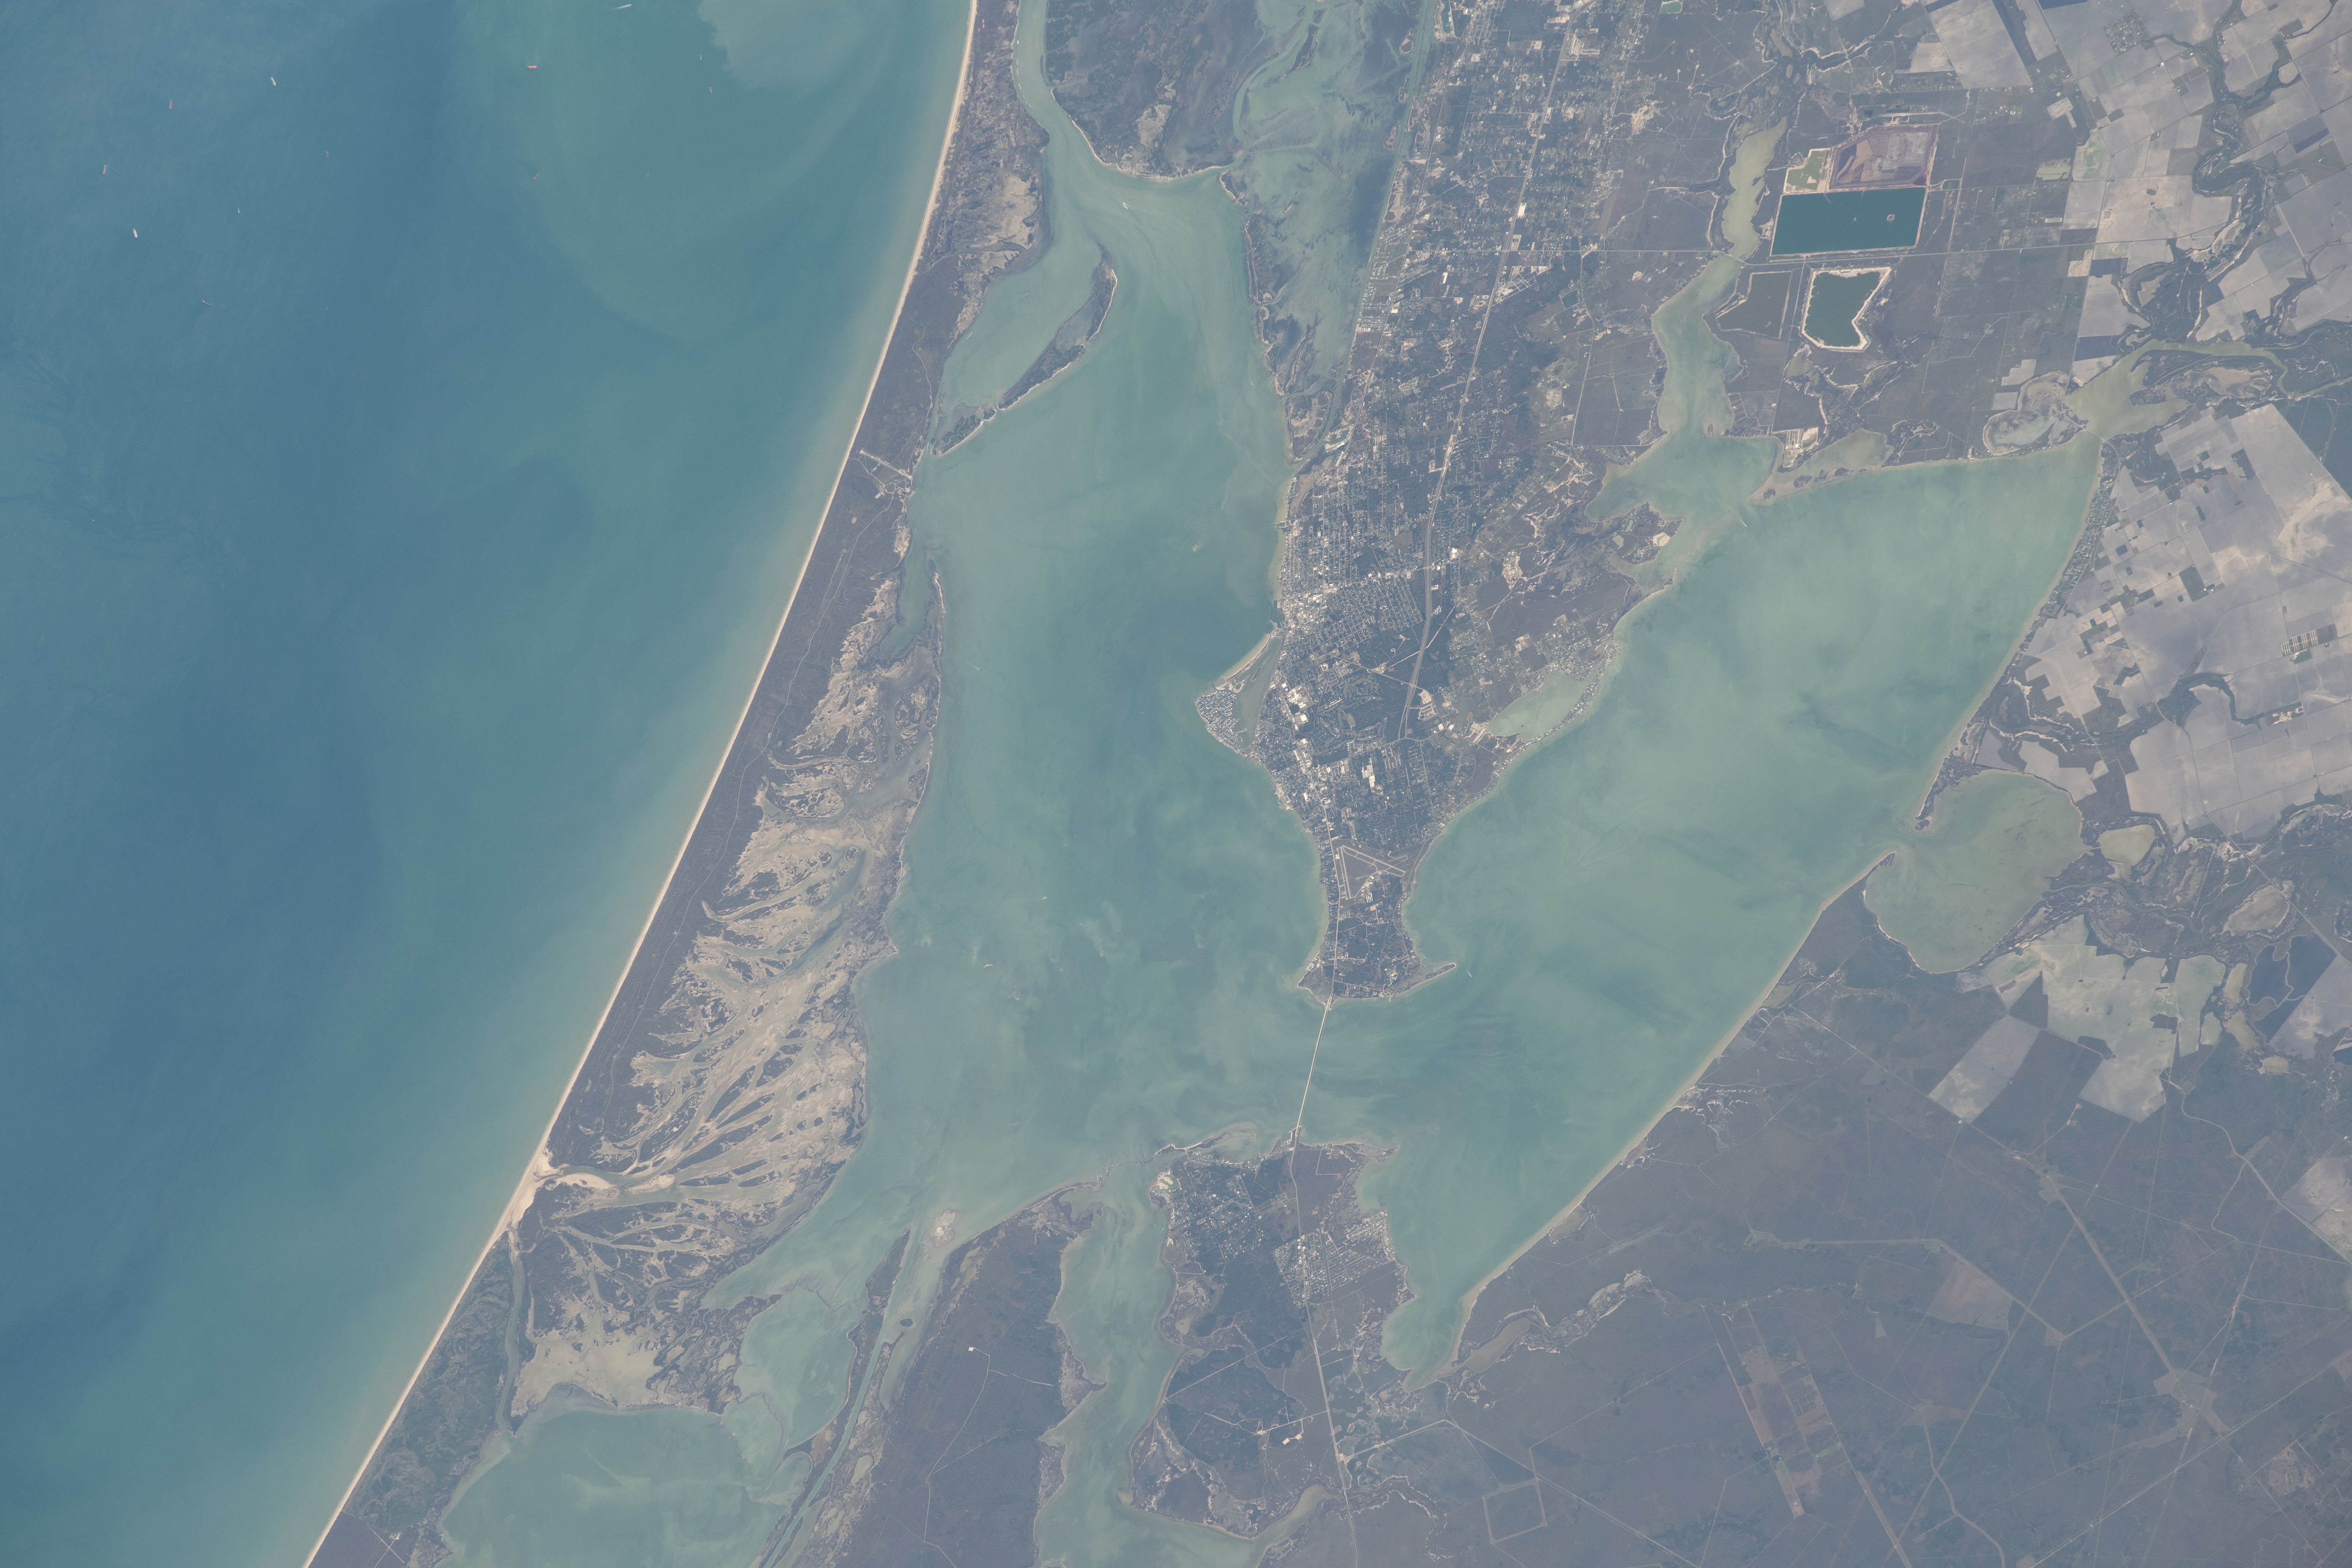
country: USA-TEXAS
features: ARANSAS NATIONAL WILDLIFE REFUGE, MATAGORDA ISLAND, SAN JOSE ISLAND
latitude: 28.1
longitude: -97.0
